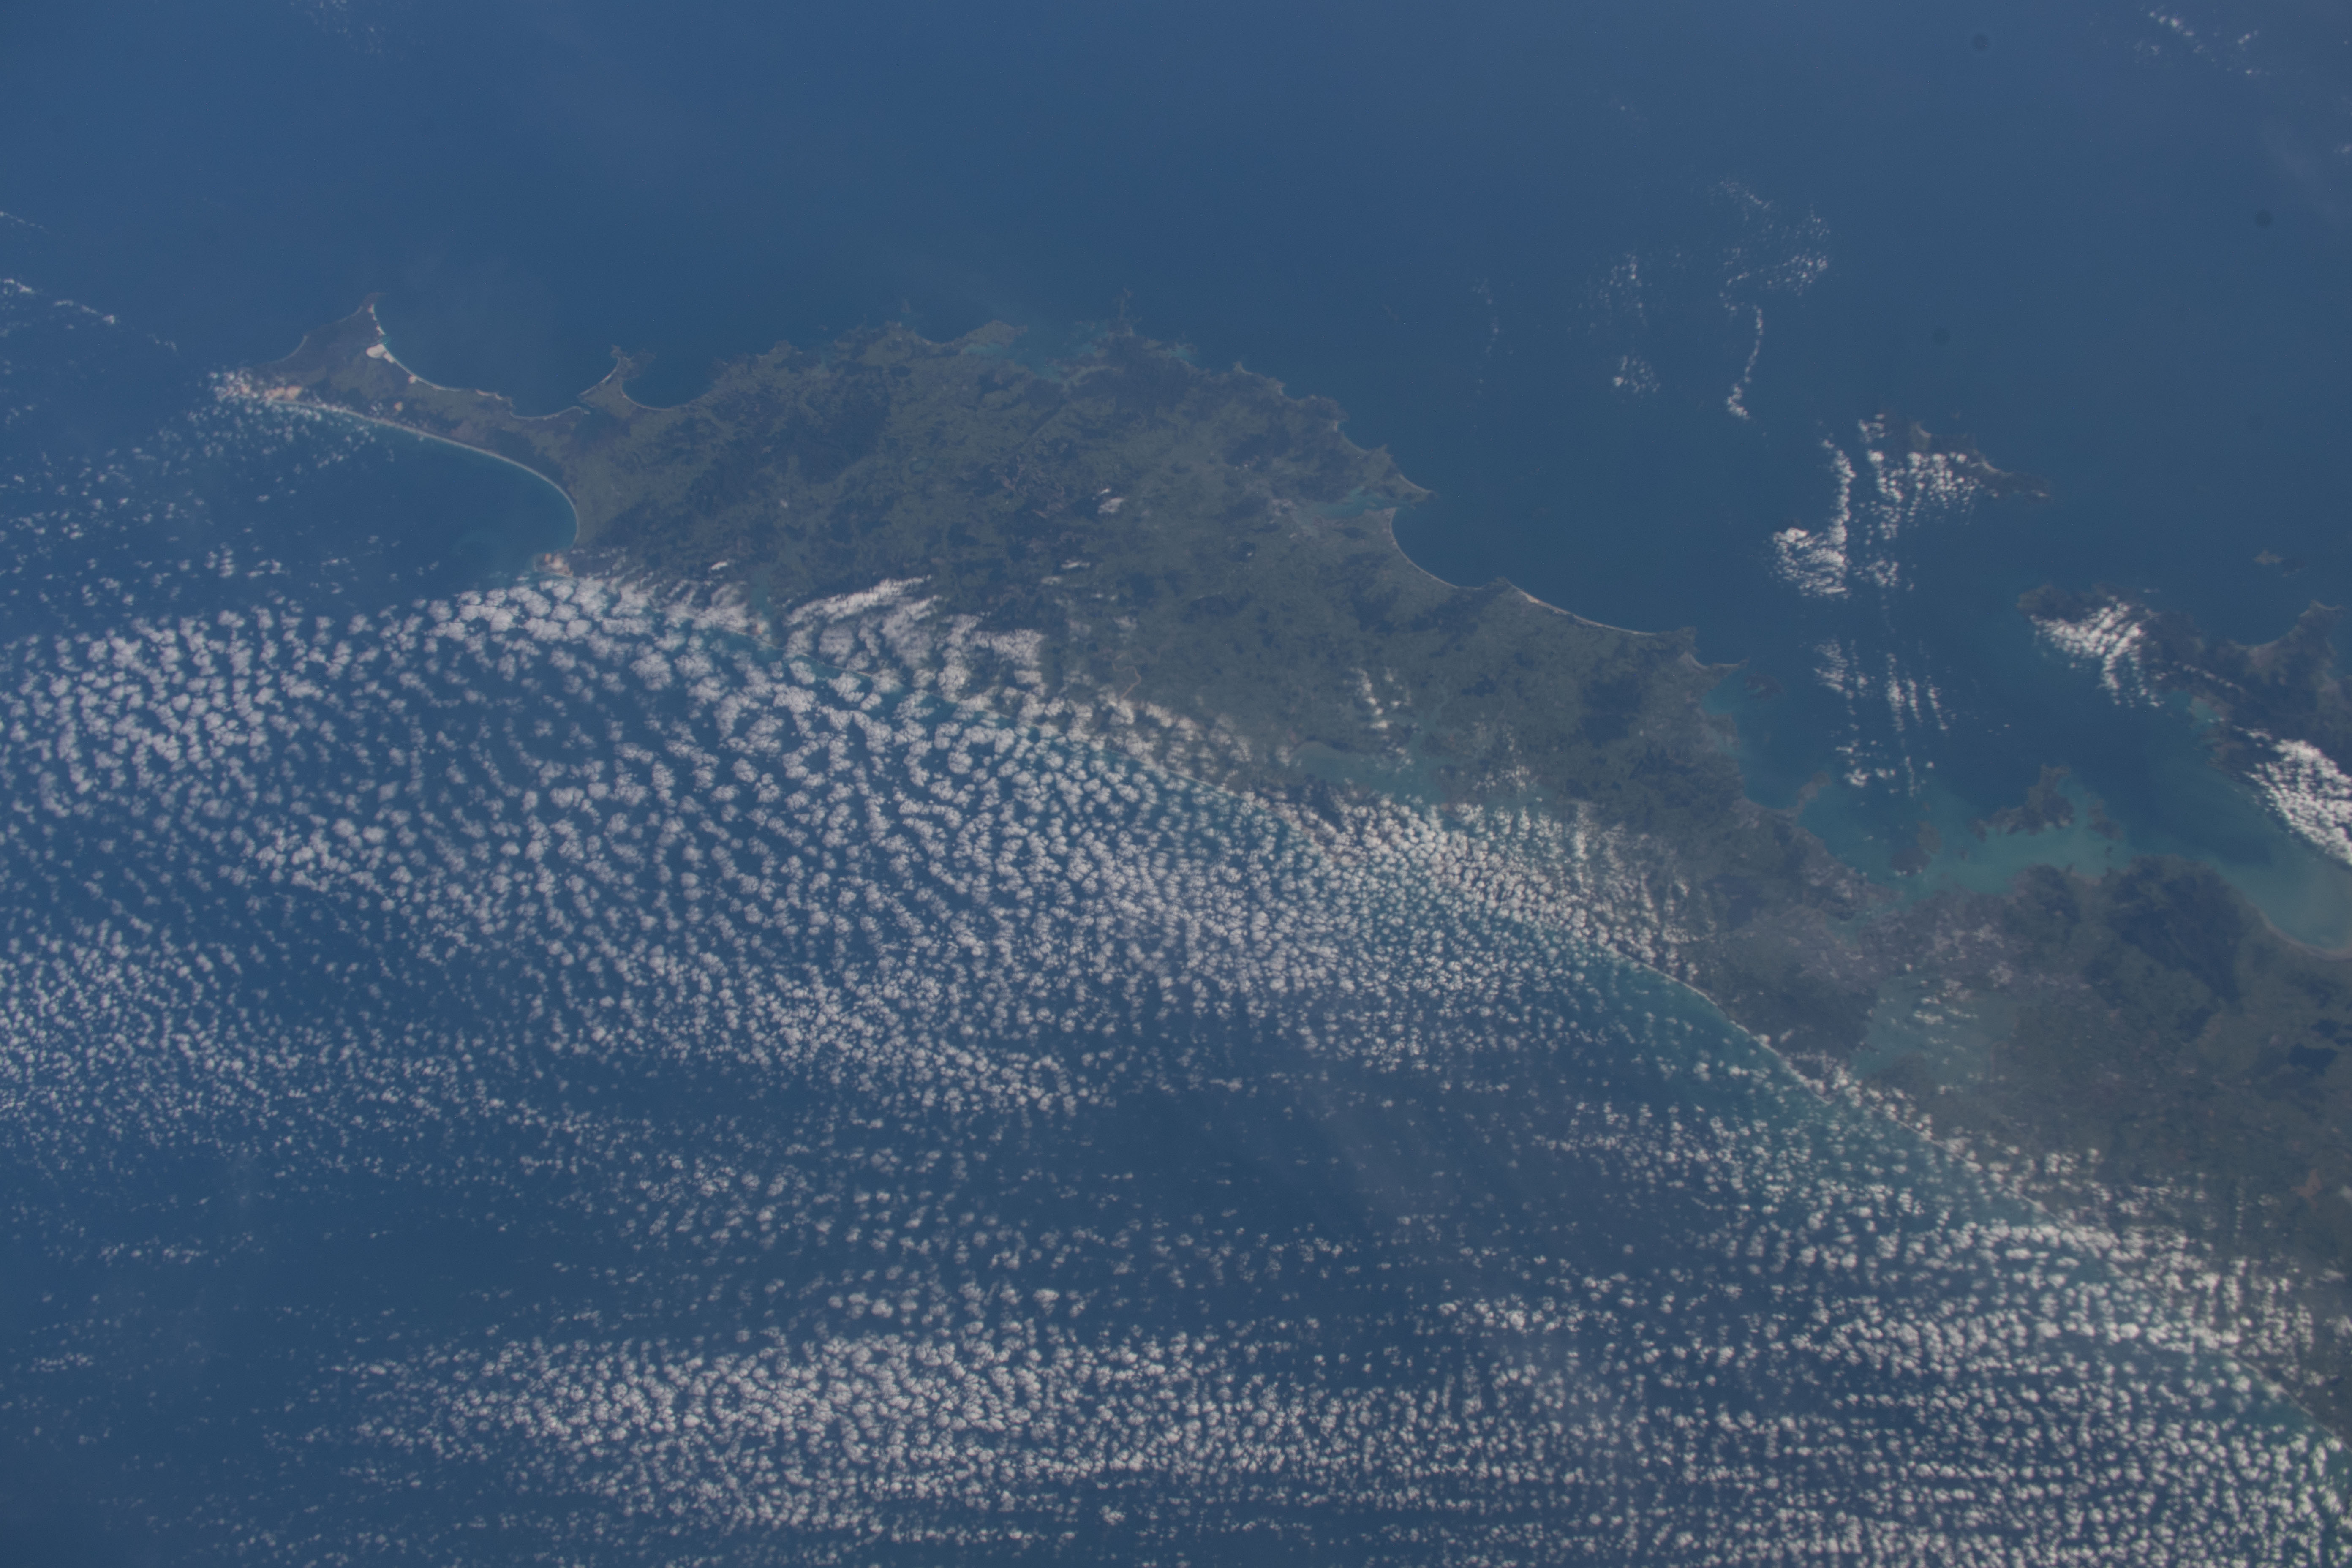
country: NEW ZEALAND-NI
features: NORTHLAND, AUCKLAND, HAURAKI GULF
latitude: -36.0
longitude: 174.0
